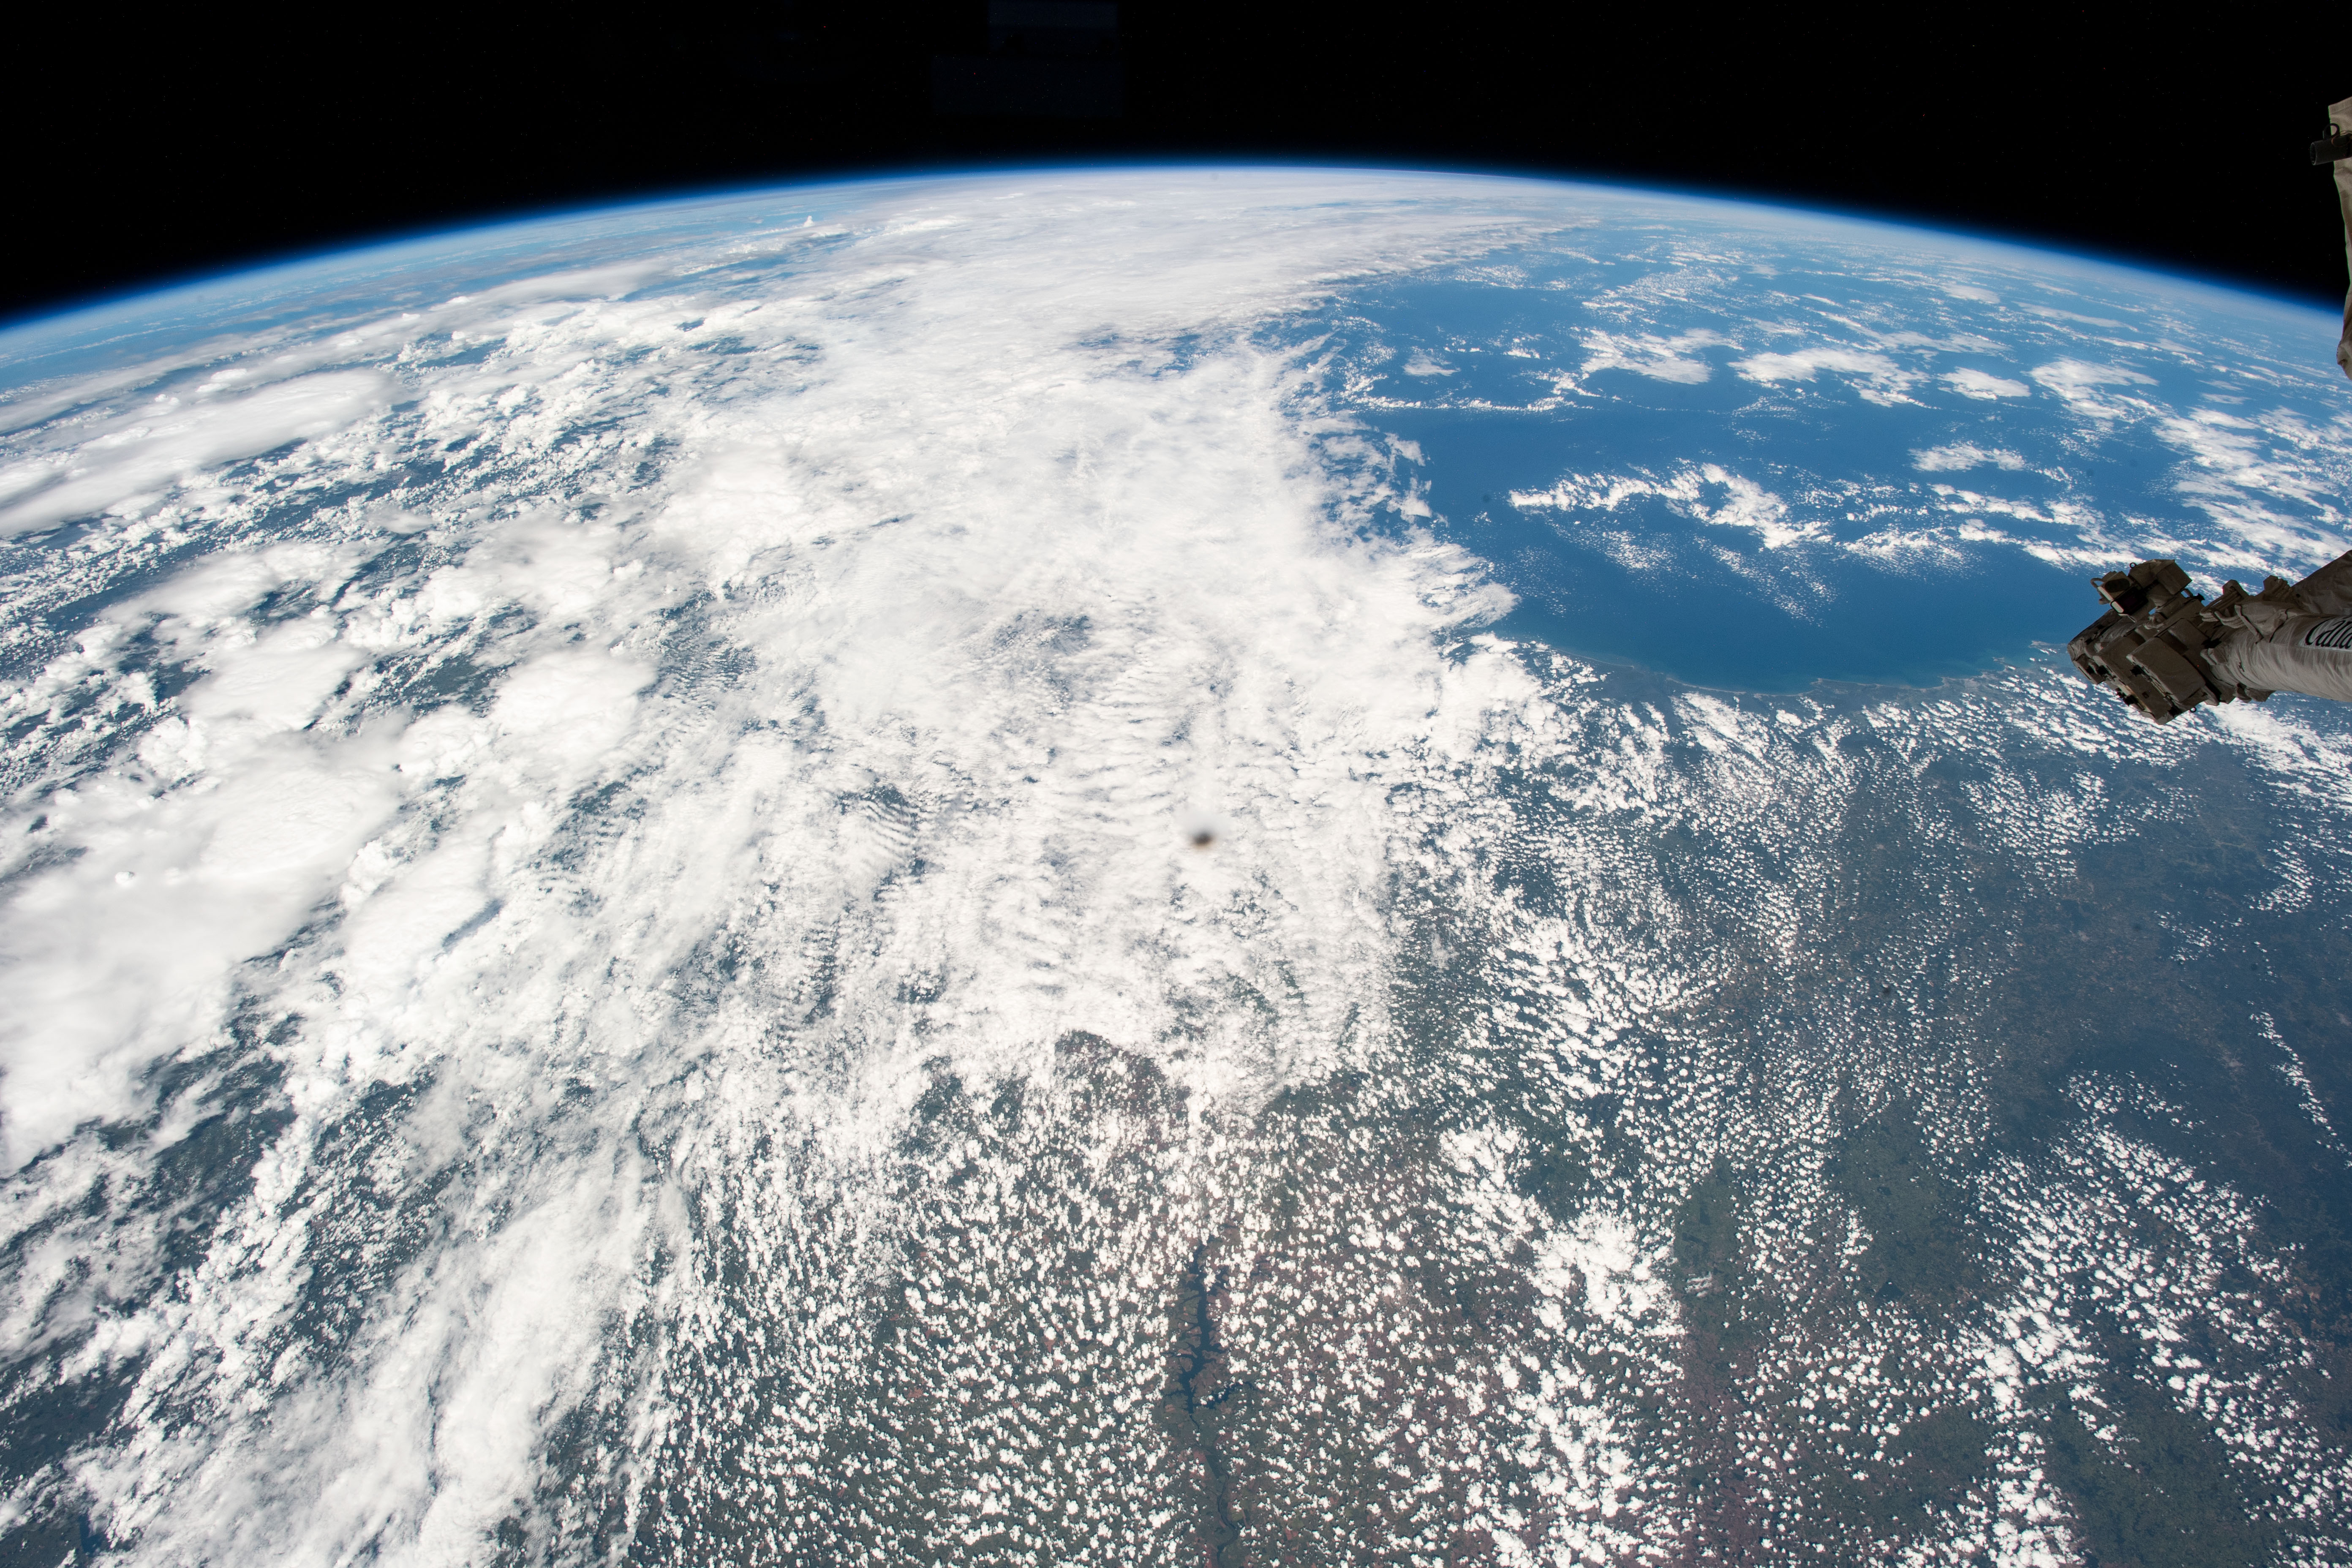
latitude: -20.5
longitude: -45.5
